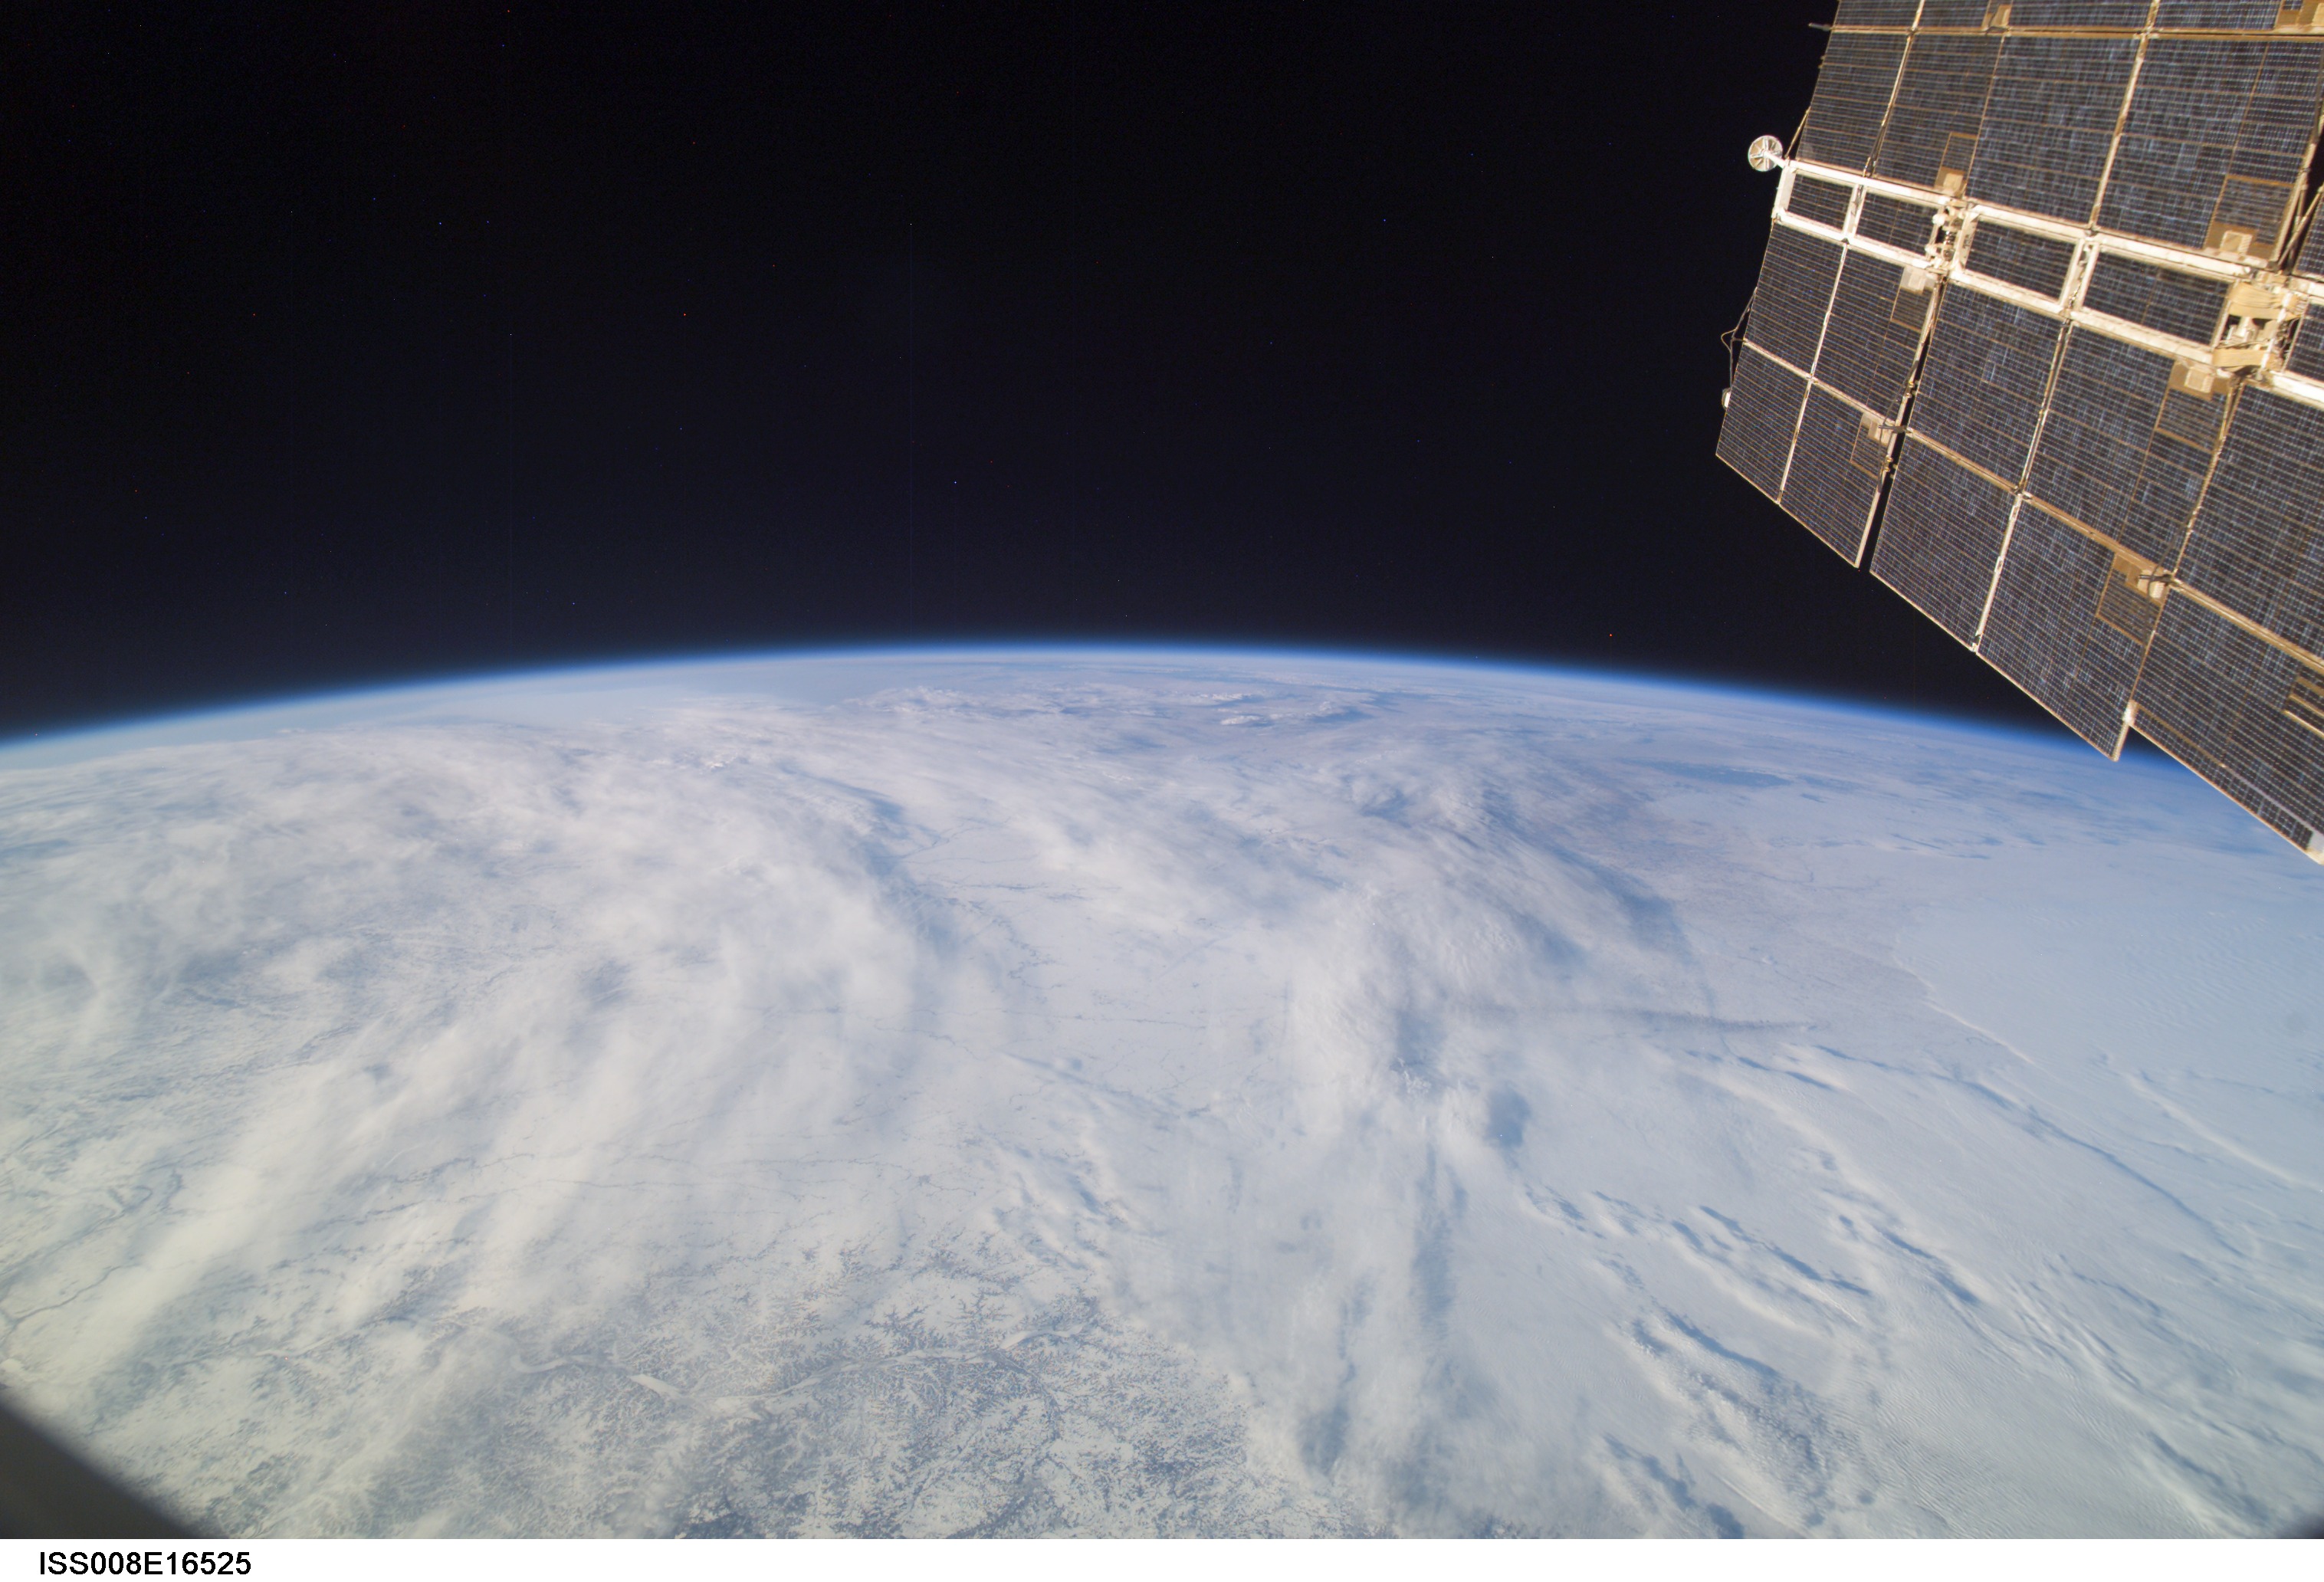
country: USA-MINNESOTA
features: MISSISSIPPI R., ATMOSPHERIC LIMB
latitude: 44.5
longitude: -93.5
